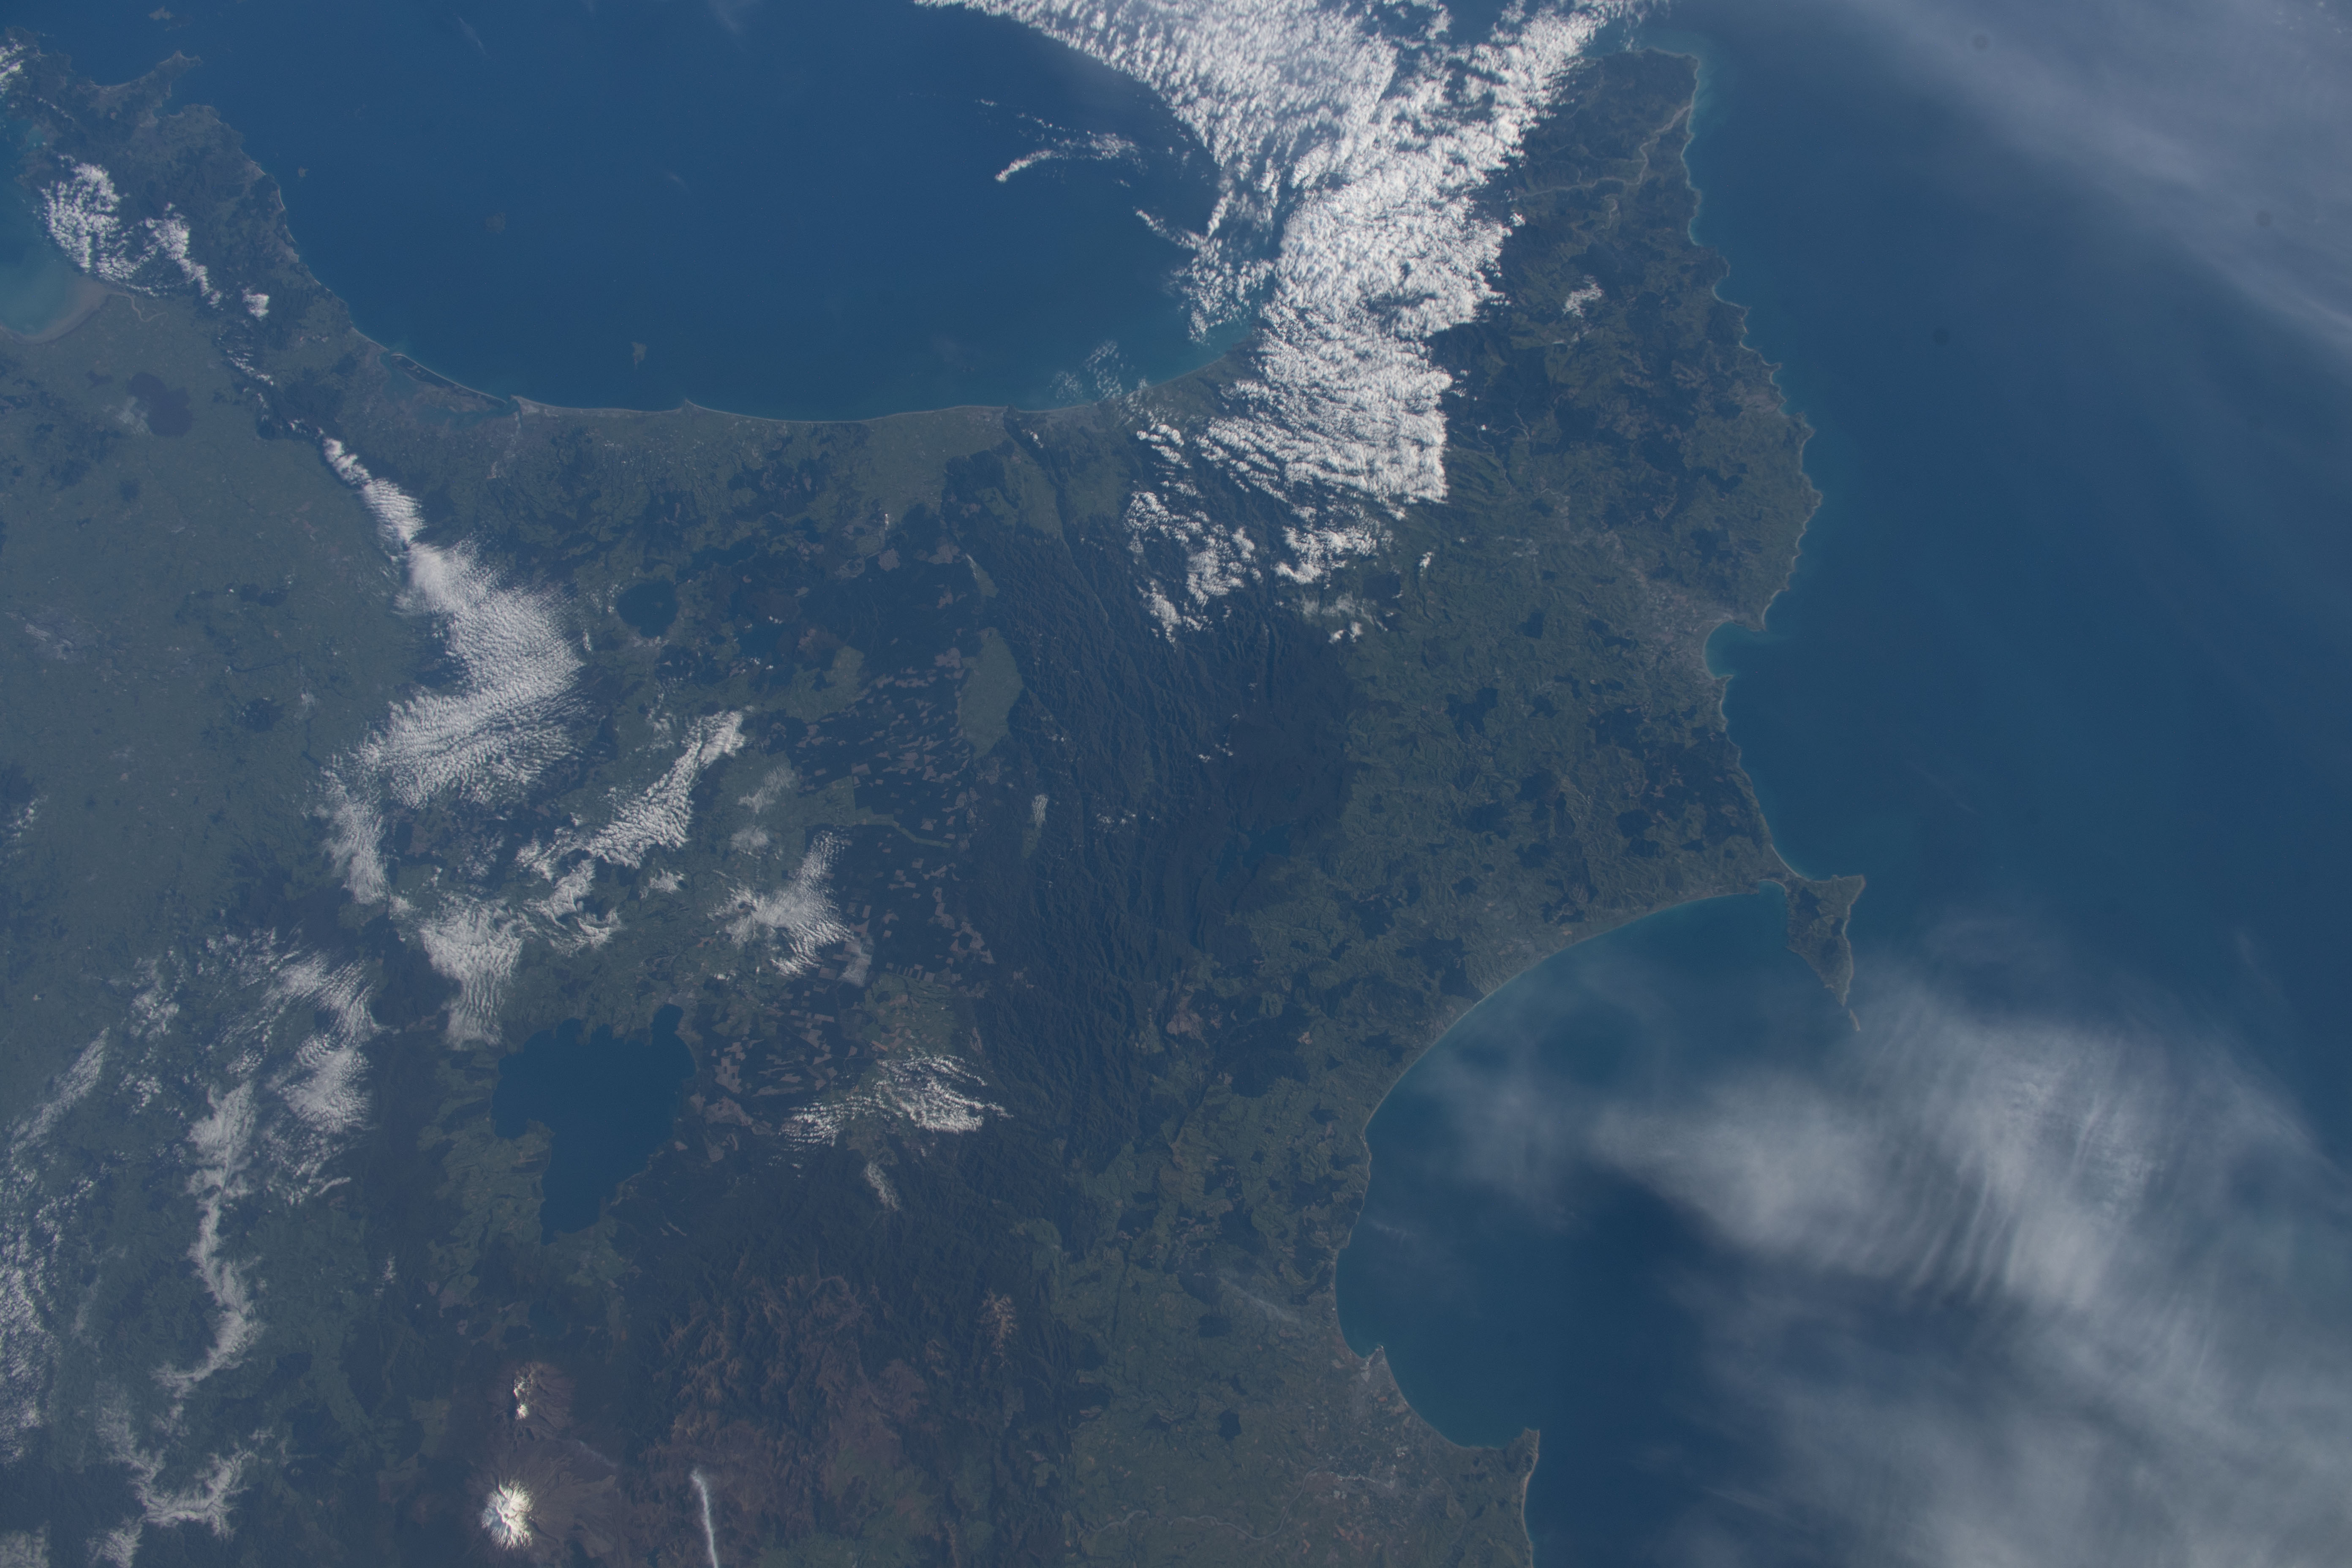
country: NEW ZEALAND-NI
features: NORTH ISLAND, HAWKE'S BAY, UREWERA NATIONAL PARK, LAKE TAUPO, BAY OF PLENTY
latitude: -39.0
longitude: 177.0
